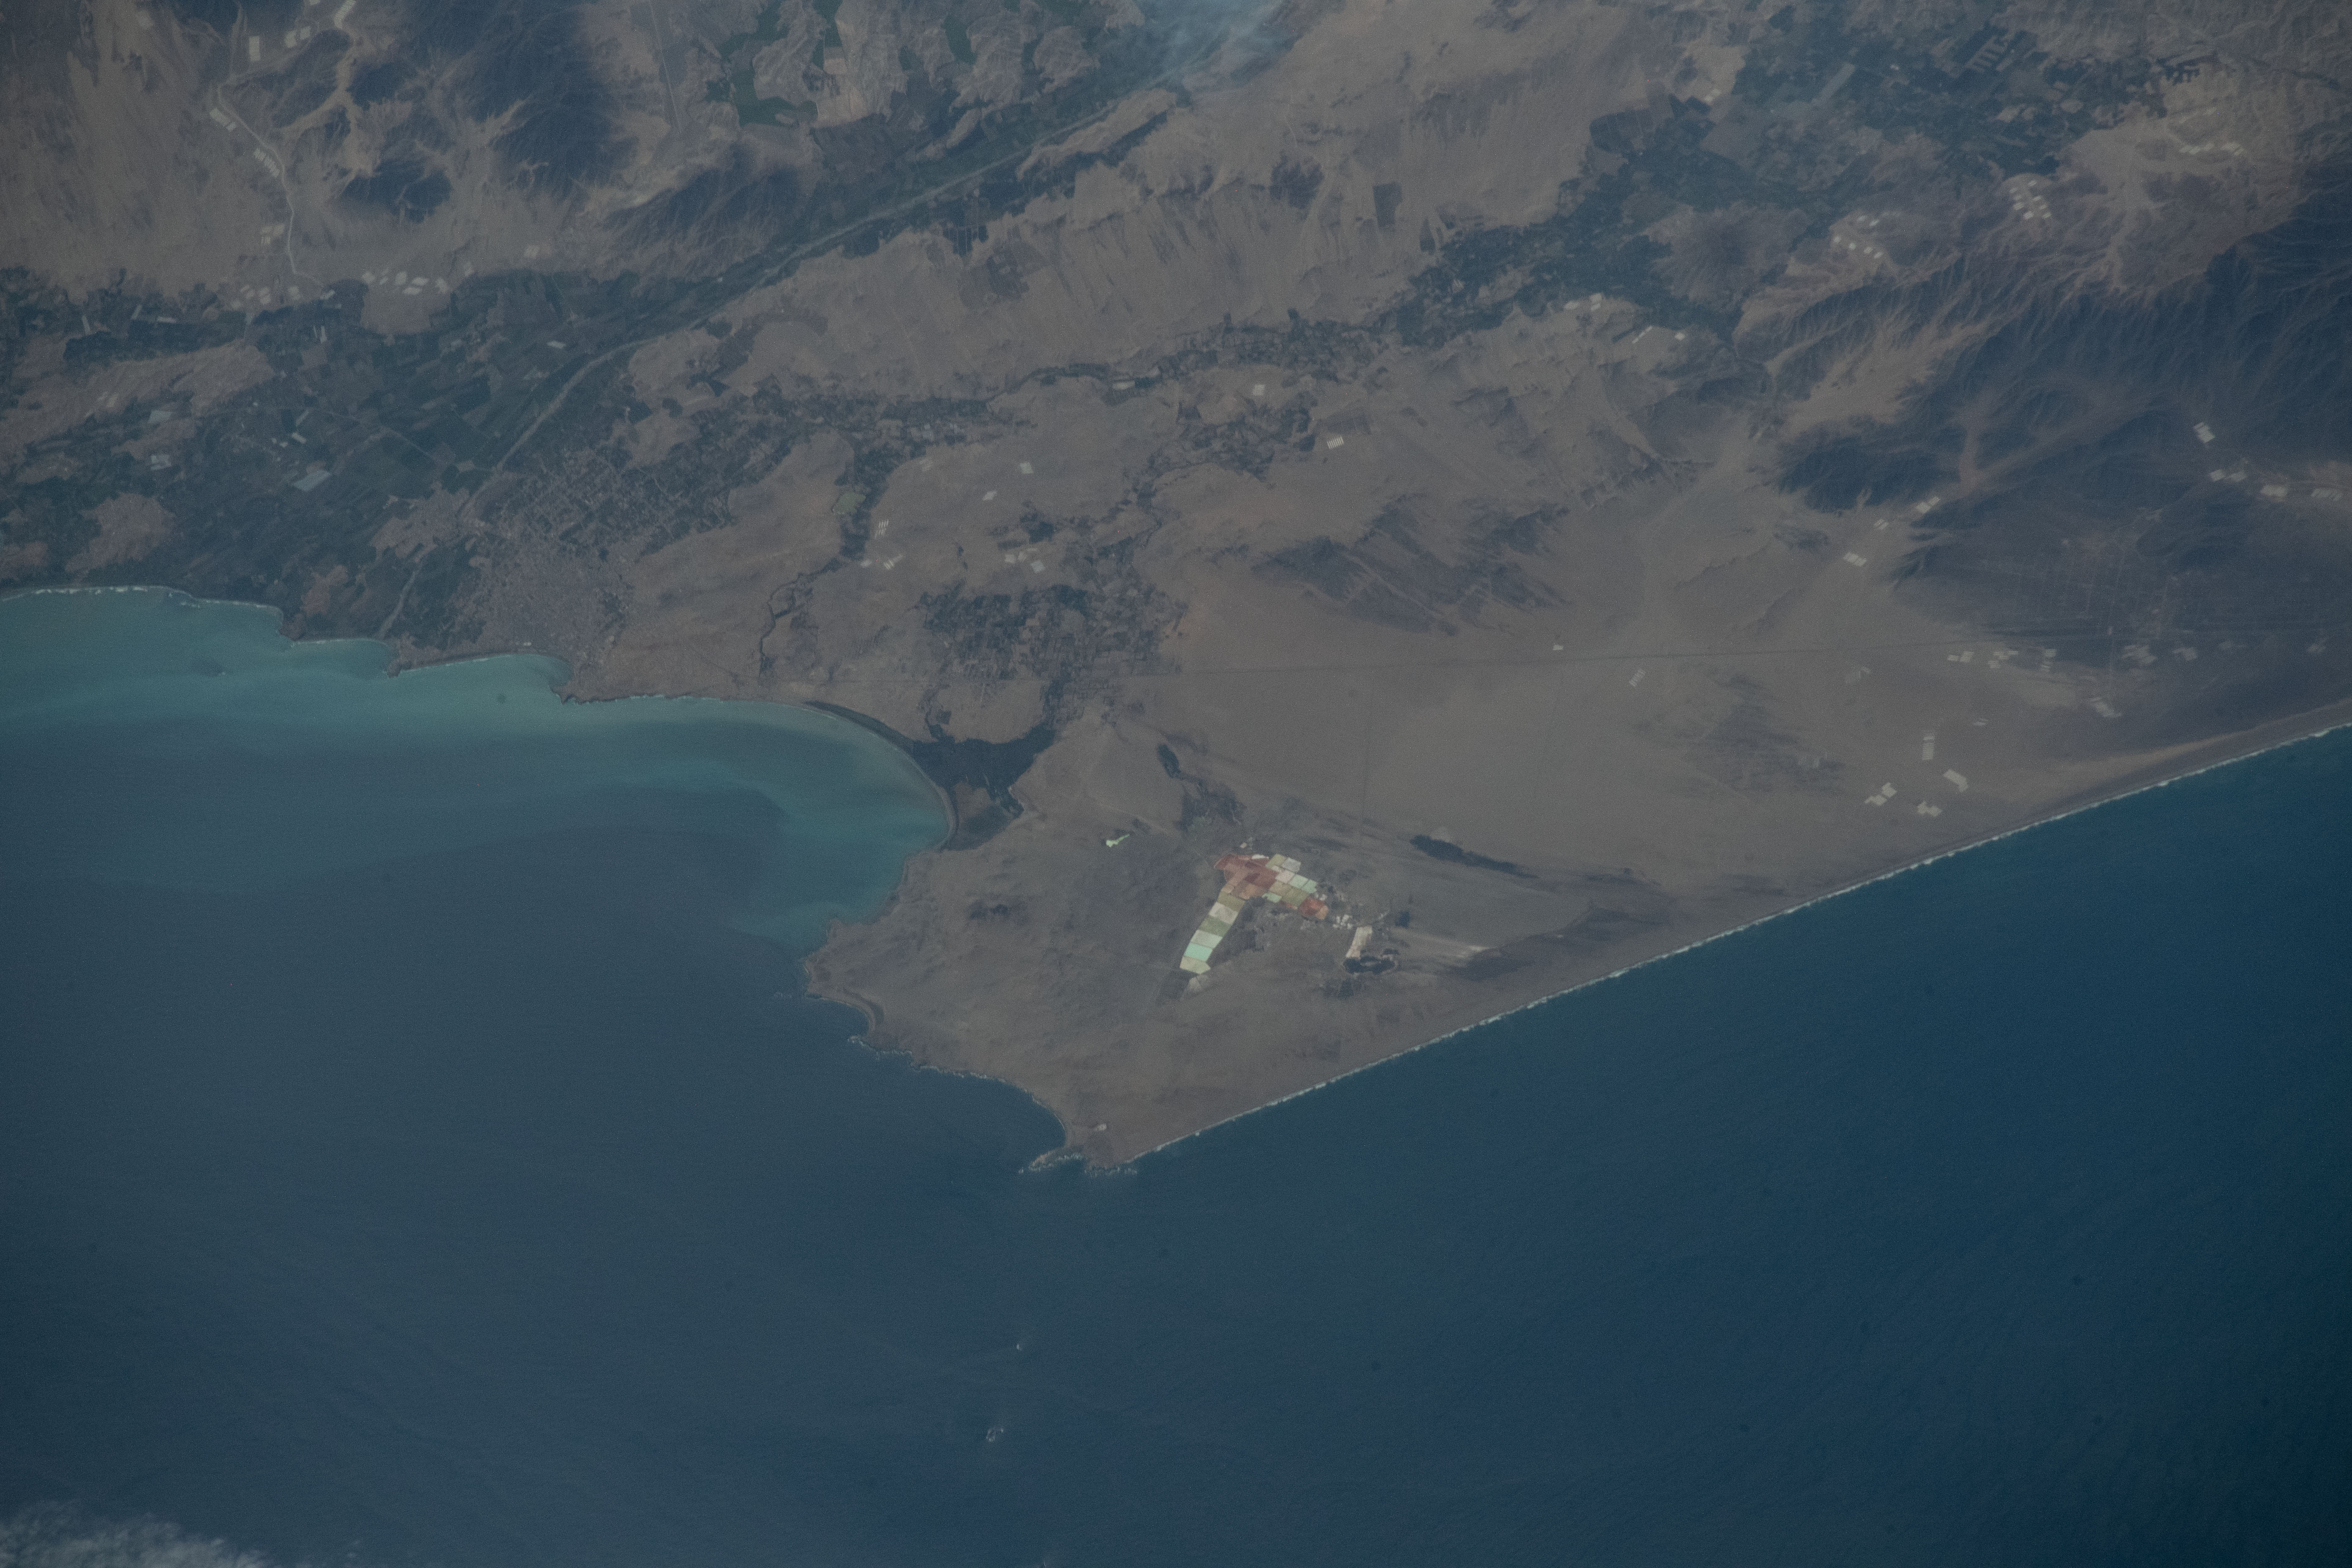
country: PERU
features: PERU, CITY OF HUACHO, SALT INDUSTRY,PACIFIC OCEAN, RIO HUAURA, LOMAS DE LACHAY, EL VERGEL, EL PARAISO, GARITA DONA MARIA, HACIENDA LA CAPULLANA, IRRIGACION SANTA ROSA, CALETA DE CARQUIN, SANTA MARIA, HUACHO, HUAURA, ACARAY,HUACHO SALT FLATS, PERU
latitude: -11.3
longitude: -77.6
